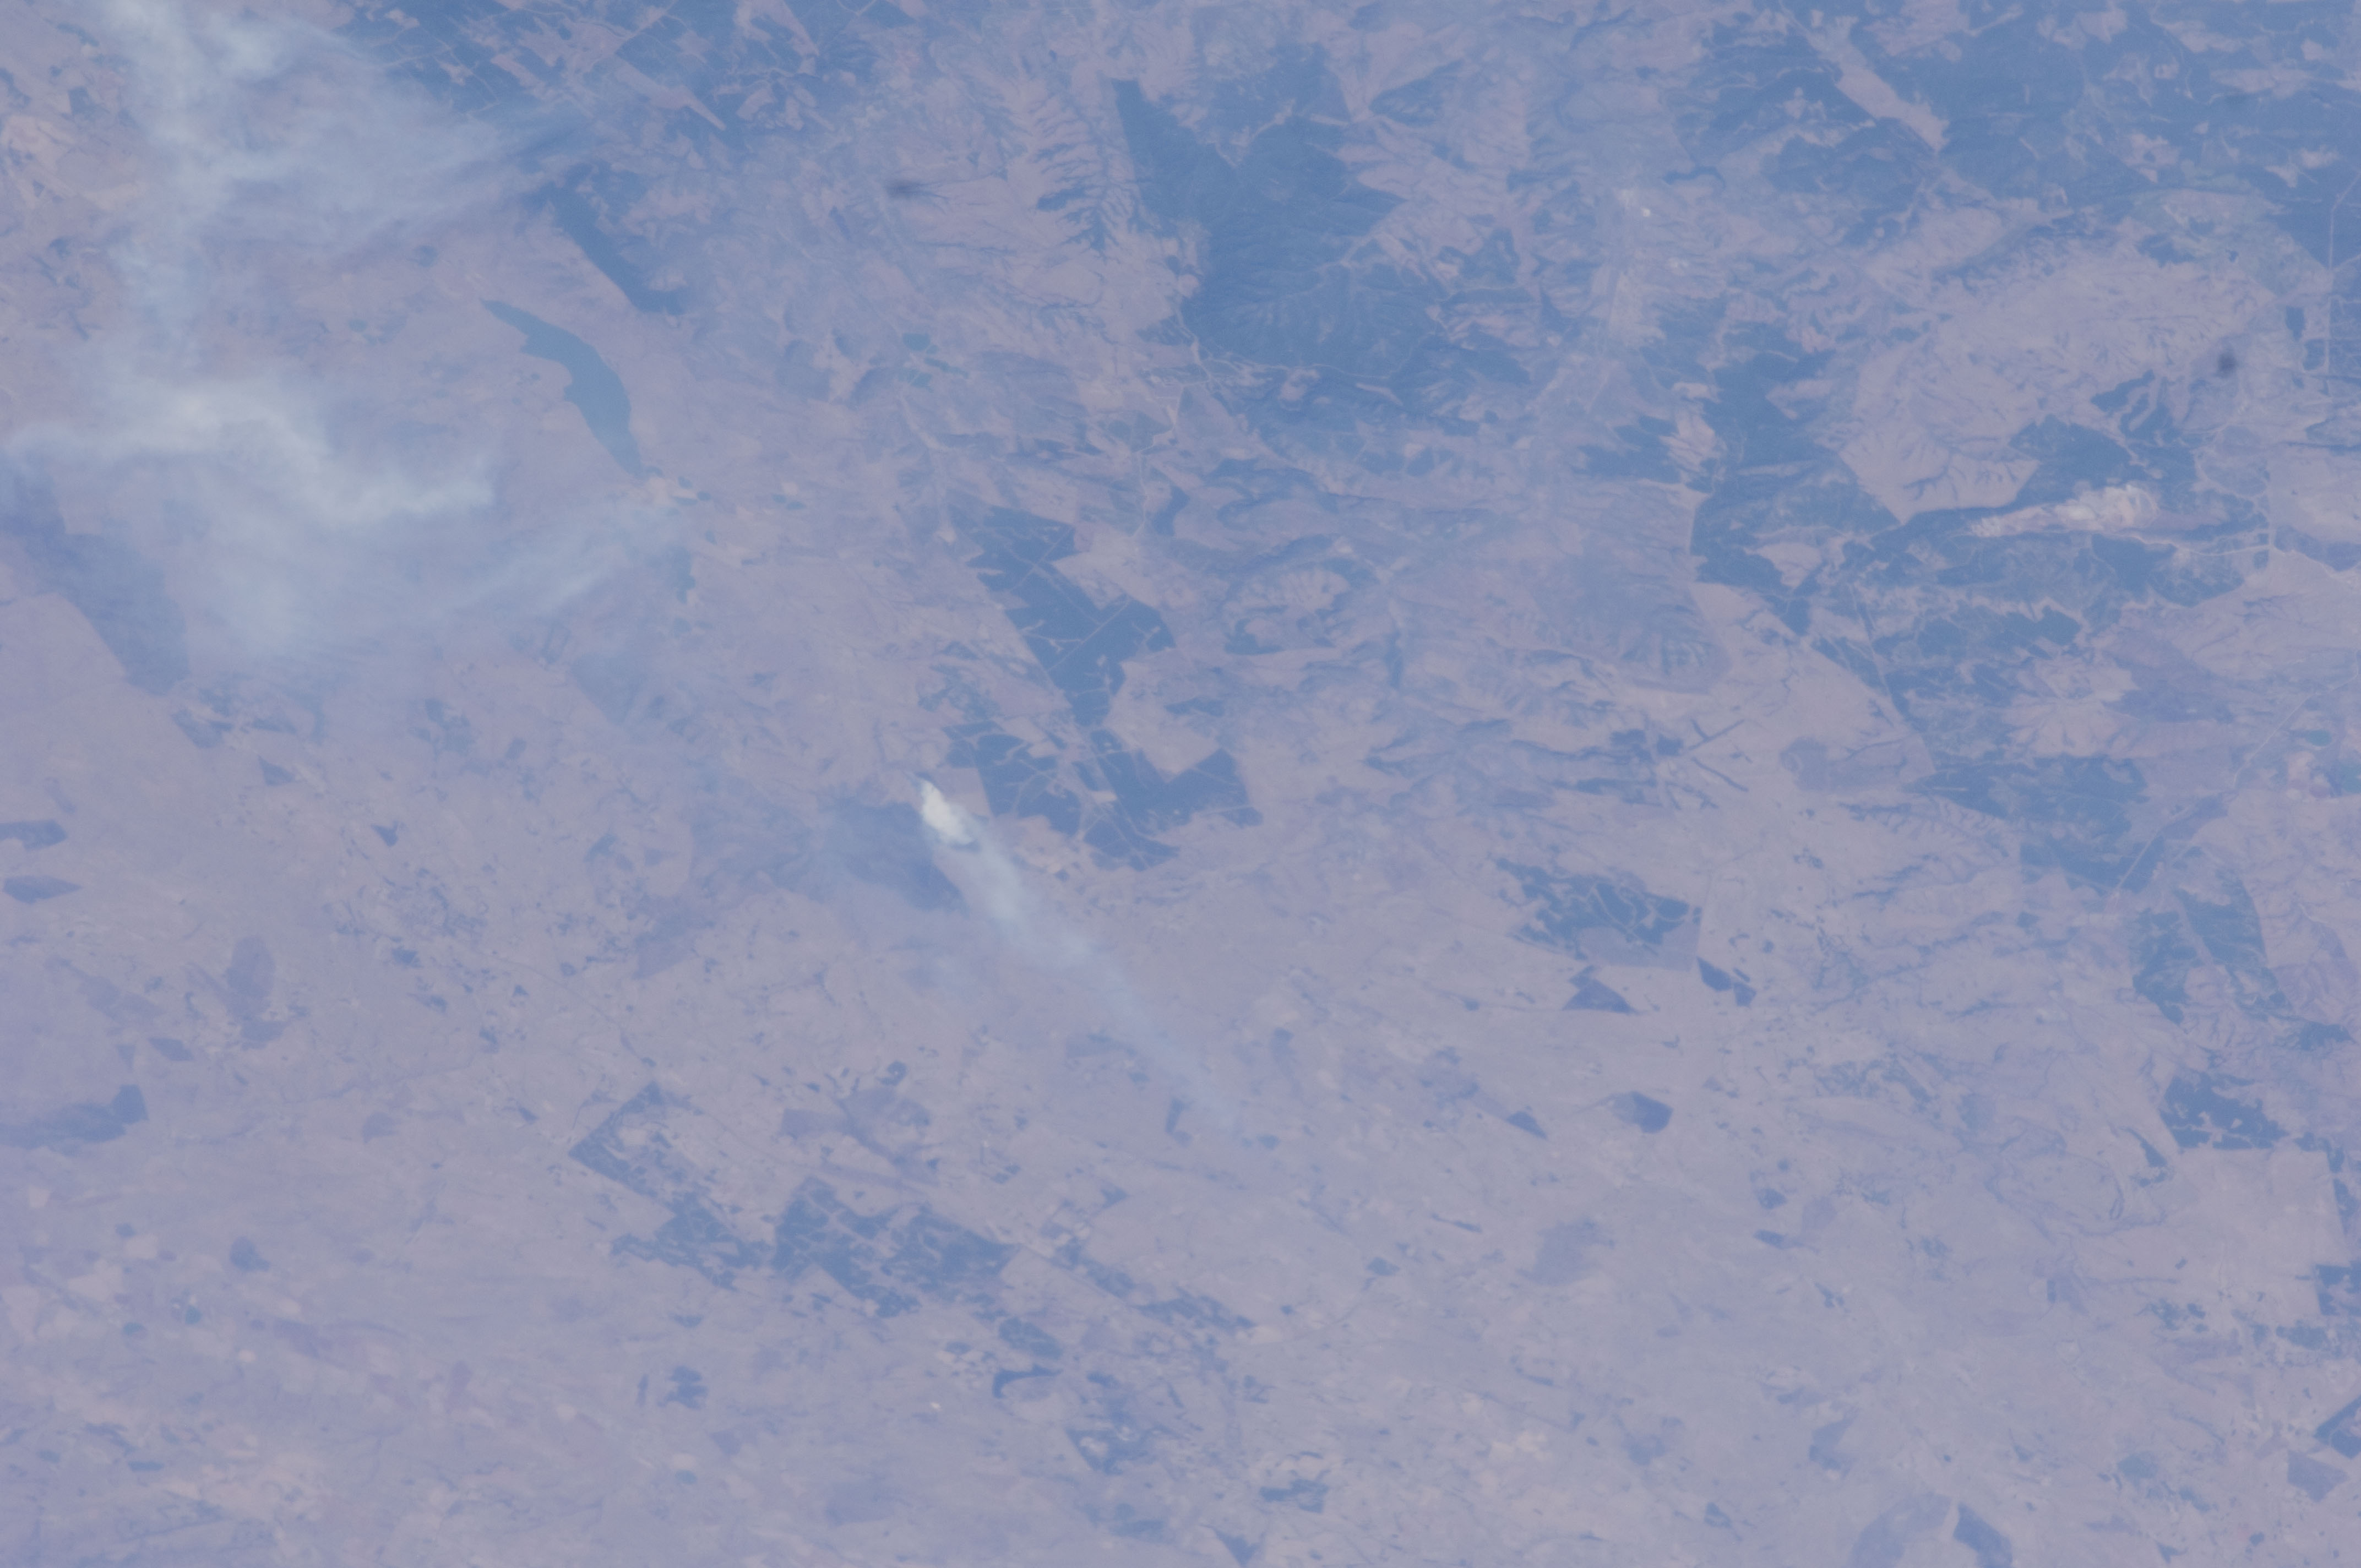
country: REPUBLIC SOUTH AFRICA
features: KOMATI R. VALLEY, TIMBER, SMOKE
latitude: -25.6
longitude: 30.3
